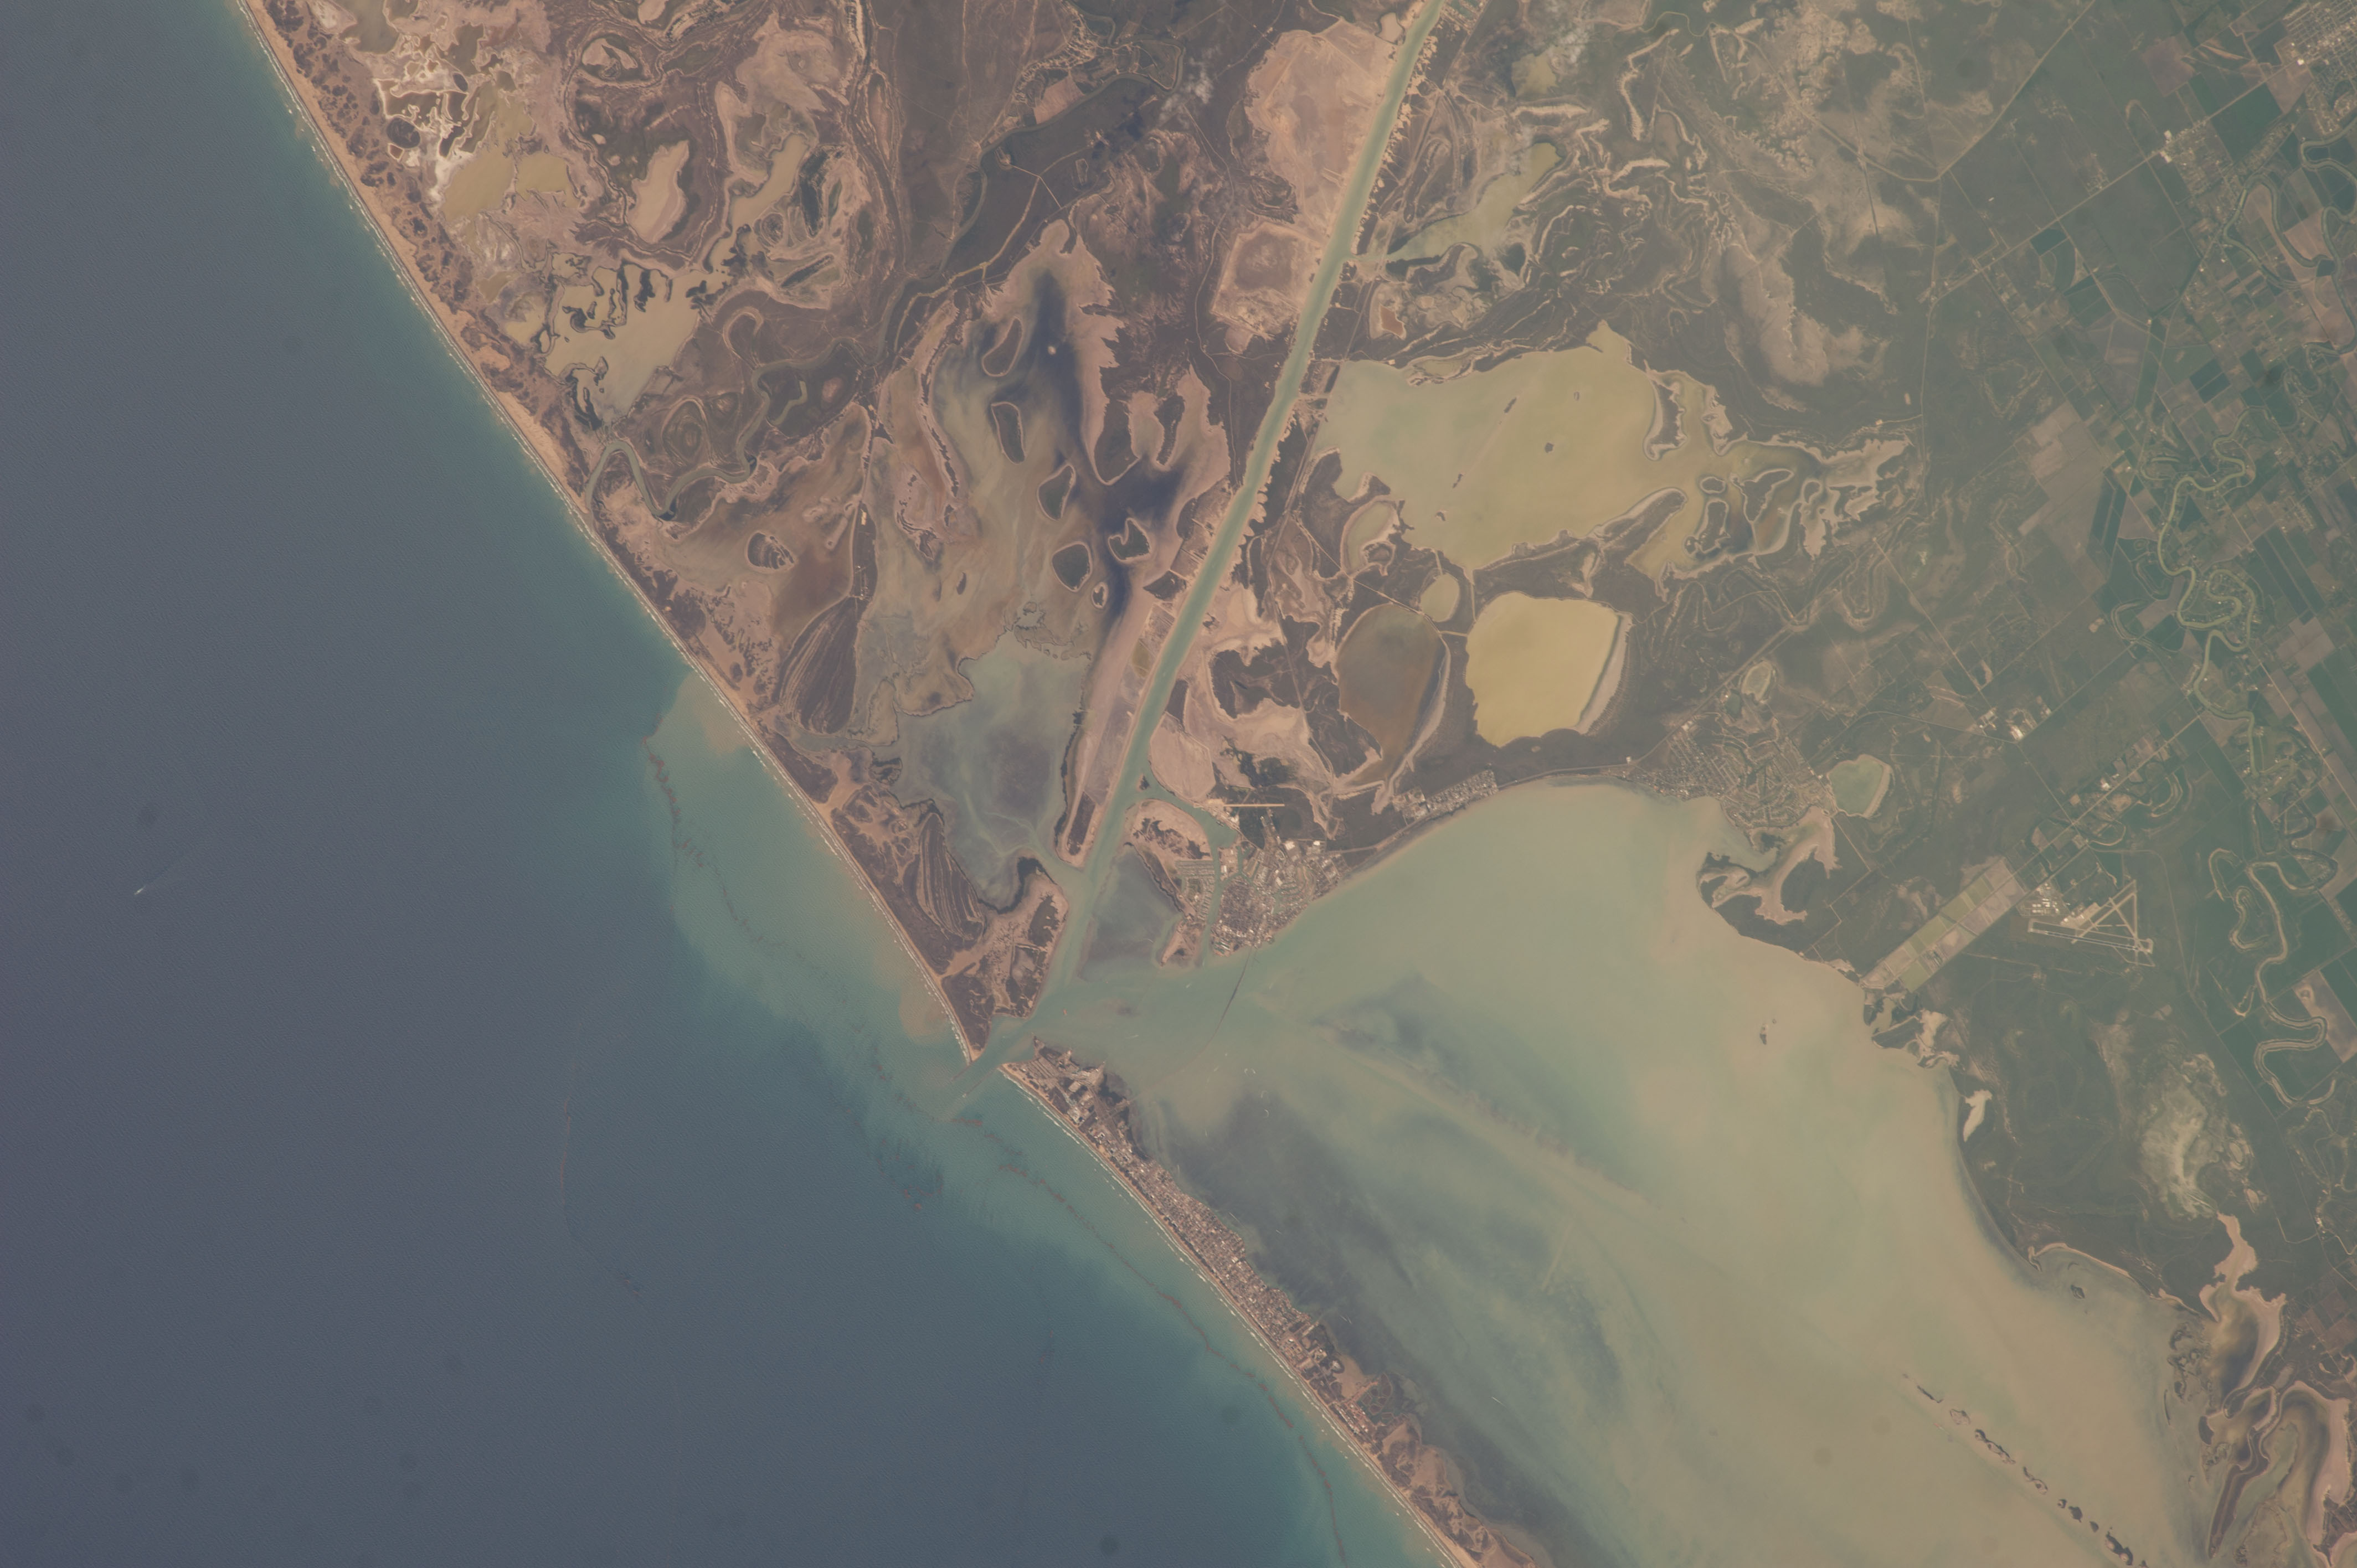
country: USA-TEXAS
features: COAST, PORT BROWNSVILLE, SOUTH PADRE ISLAND, PORT ISABEL, LAGUNA ATASCOSA, SOUTH BAY, BAHIA GRANDE, RED FISH BAY, FARMLAND, RIO GRANDE RIVER
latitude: 26.1
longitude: -97.2
